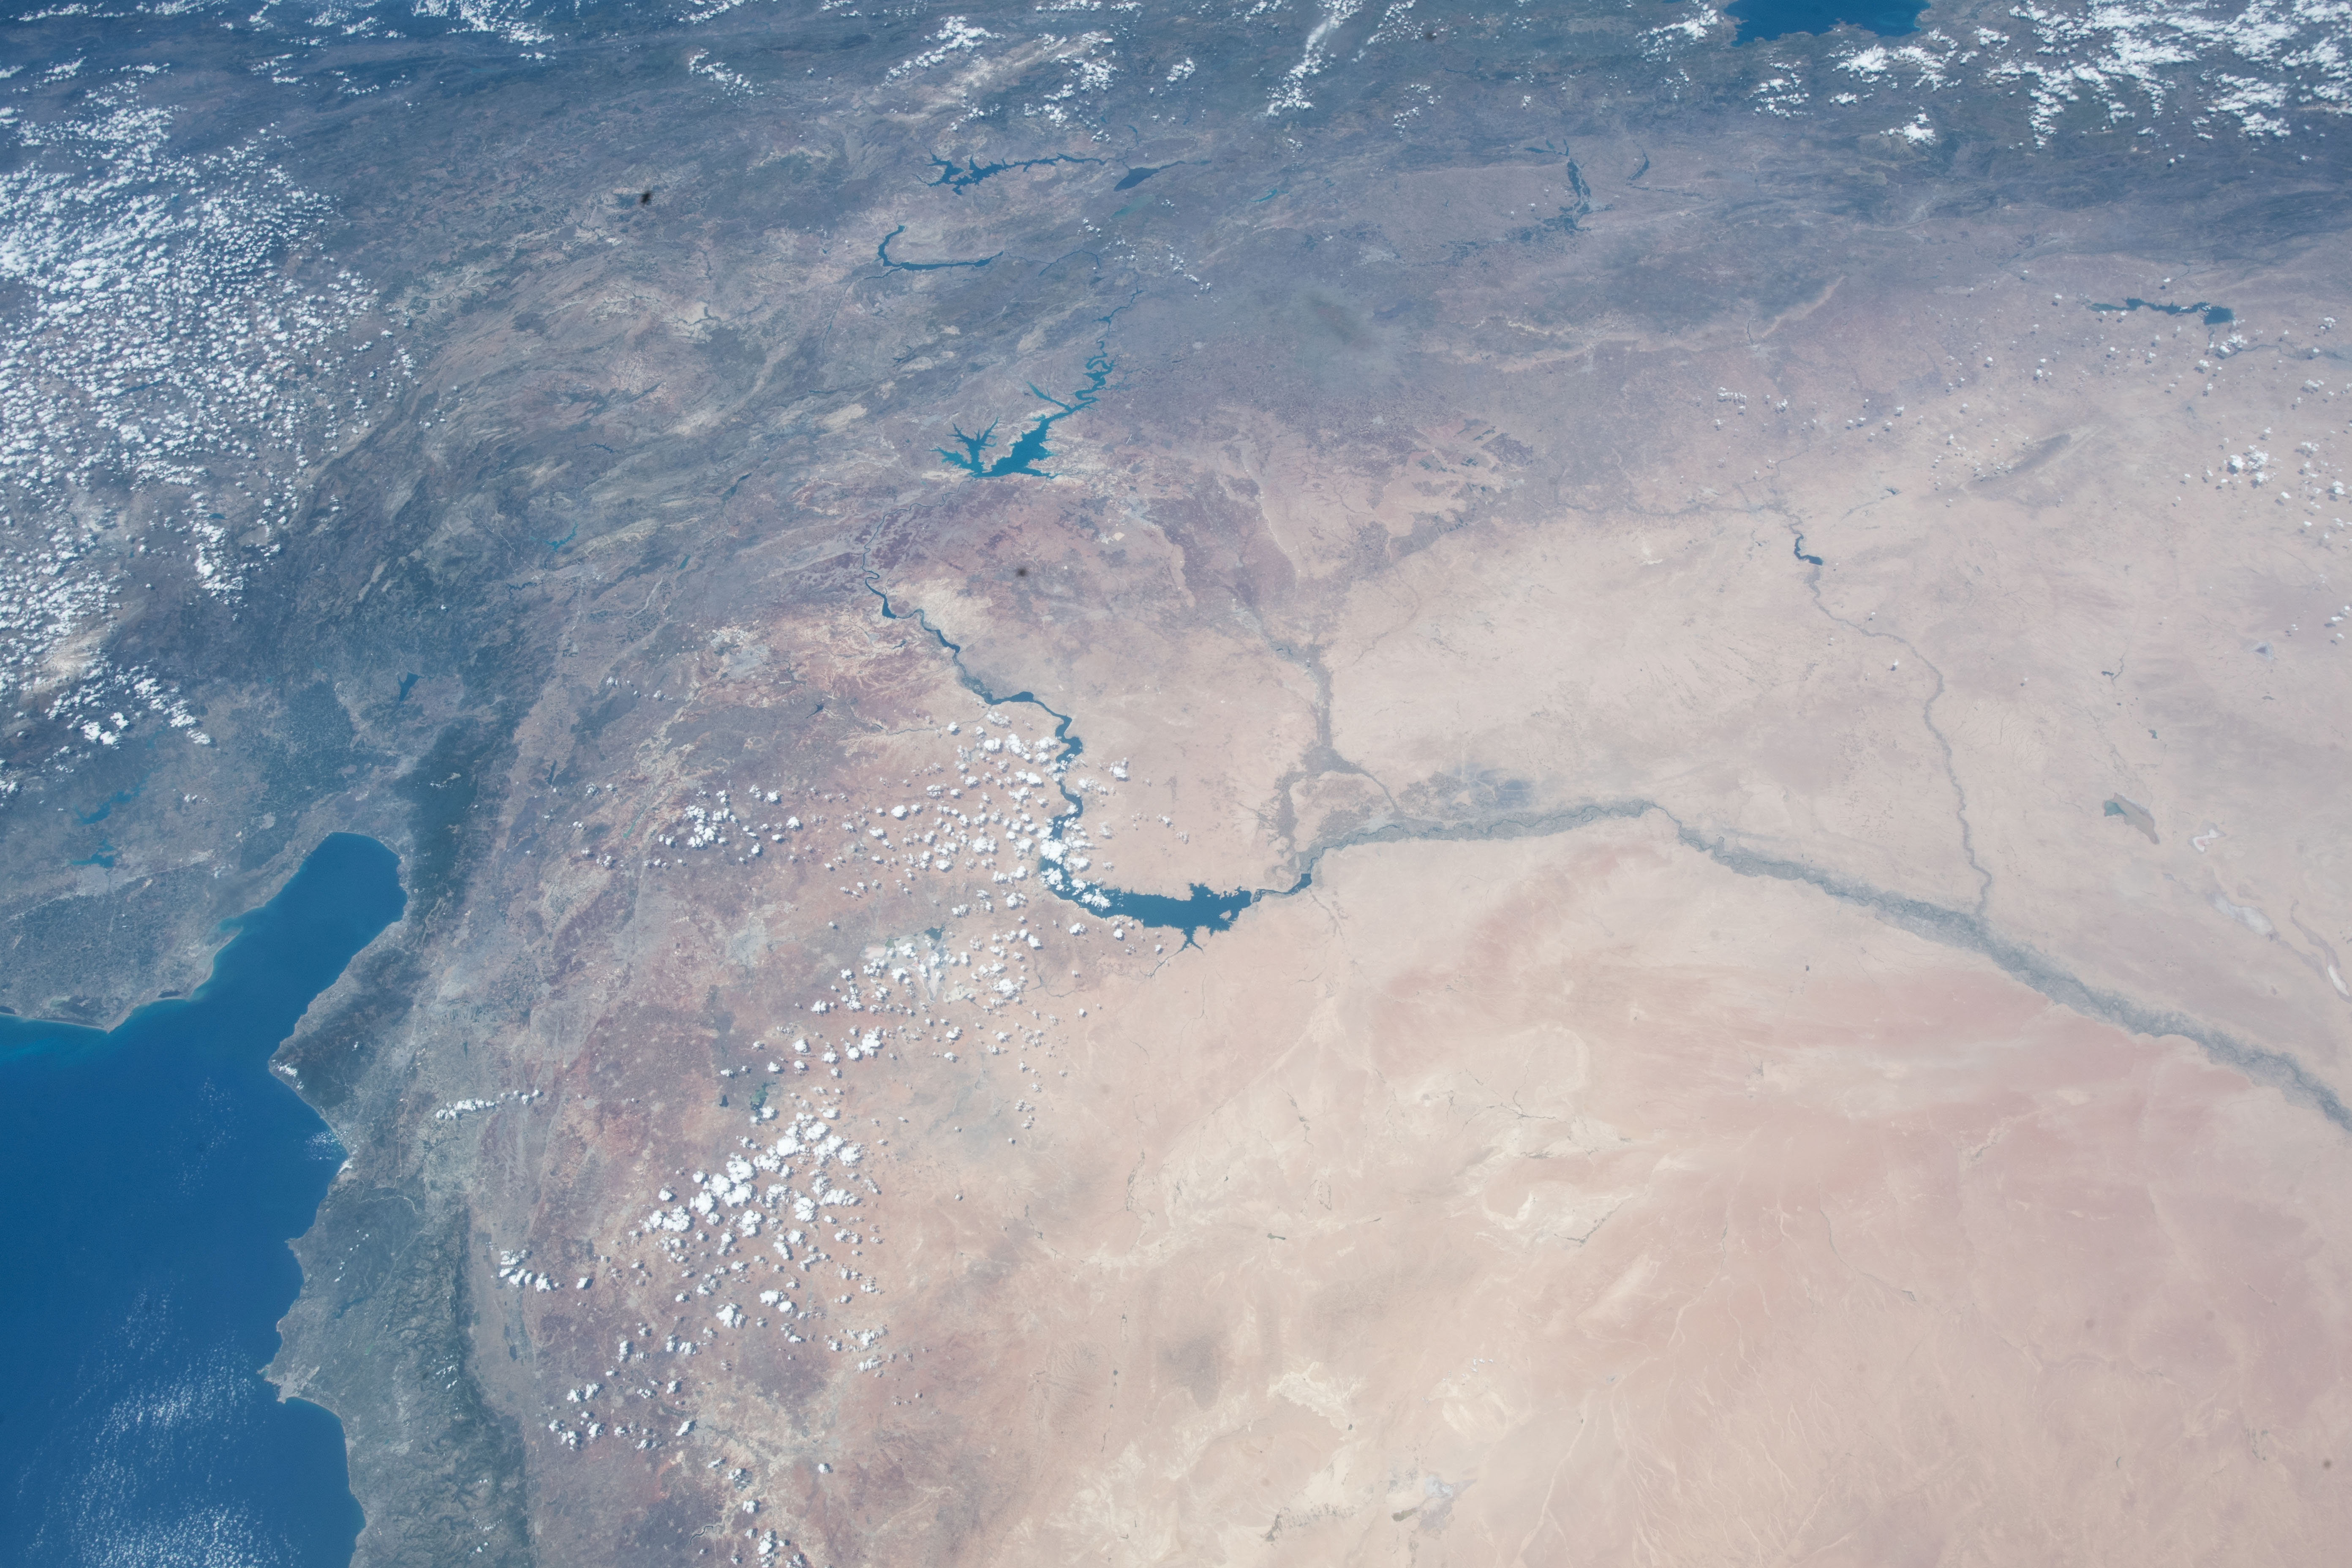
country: SYRIA
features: AL ASSAD LAKE, ATATURK BARAJI RESERVOIR, EUPHRATES RIVER, TURKEY, MEDITERRANEAN SEA
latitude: 36.5
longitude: 38.5
